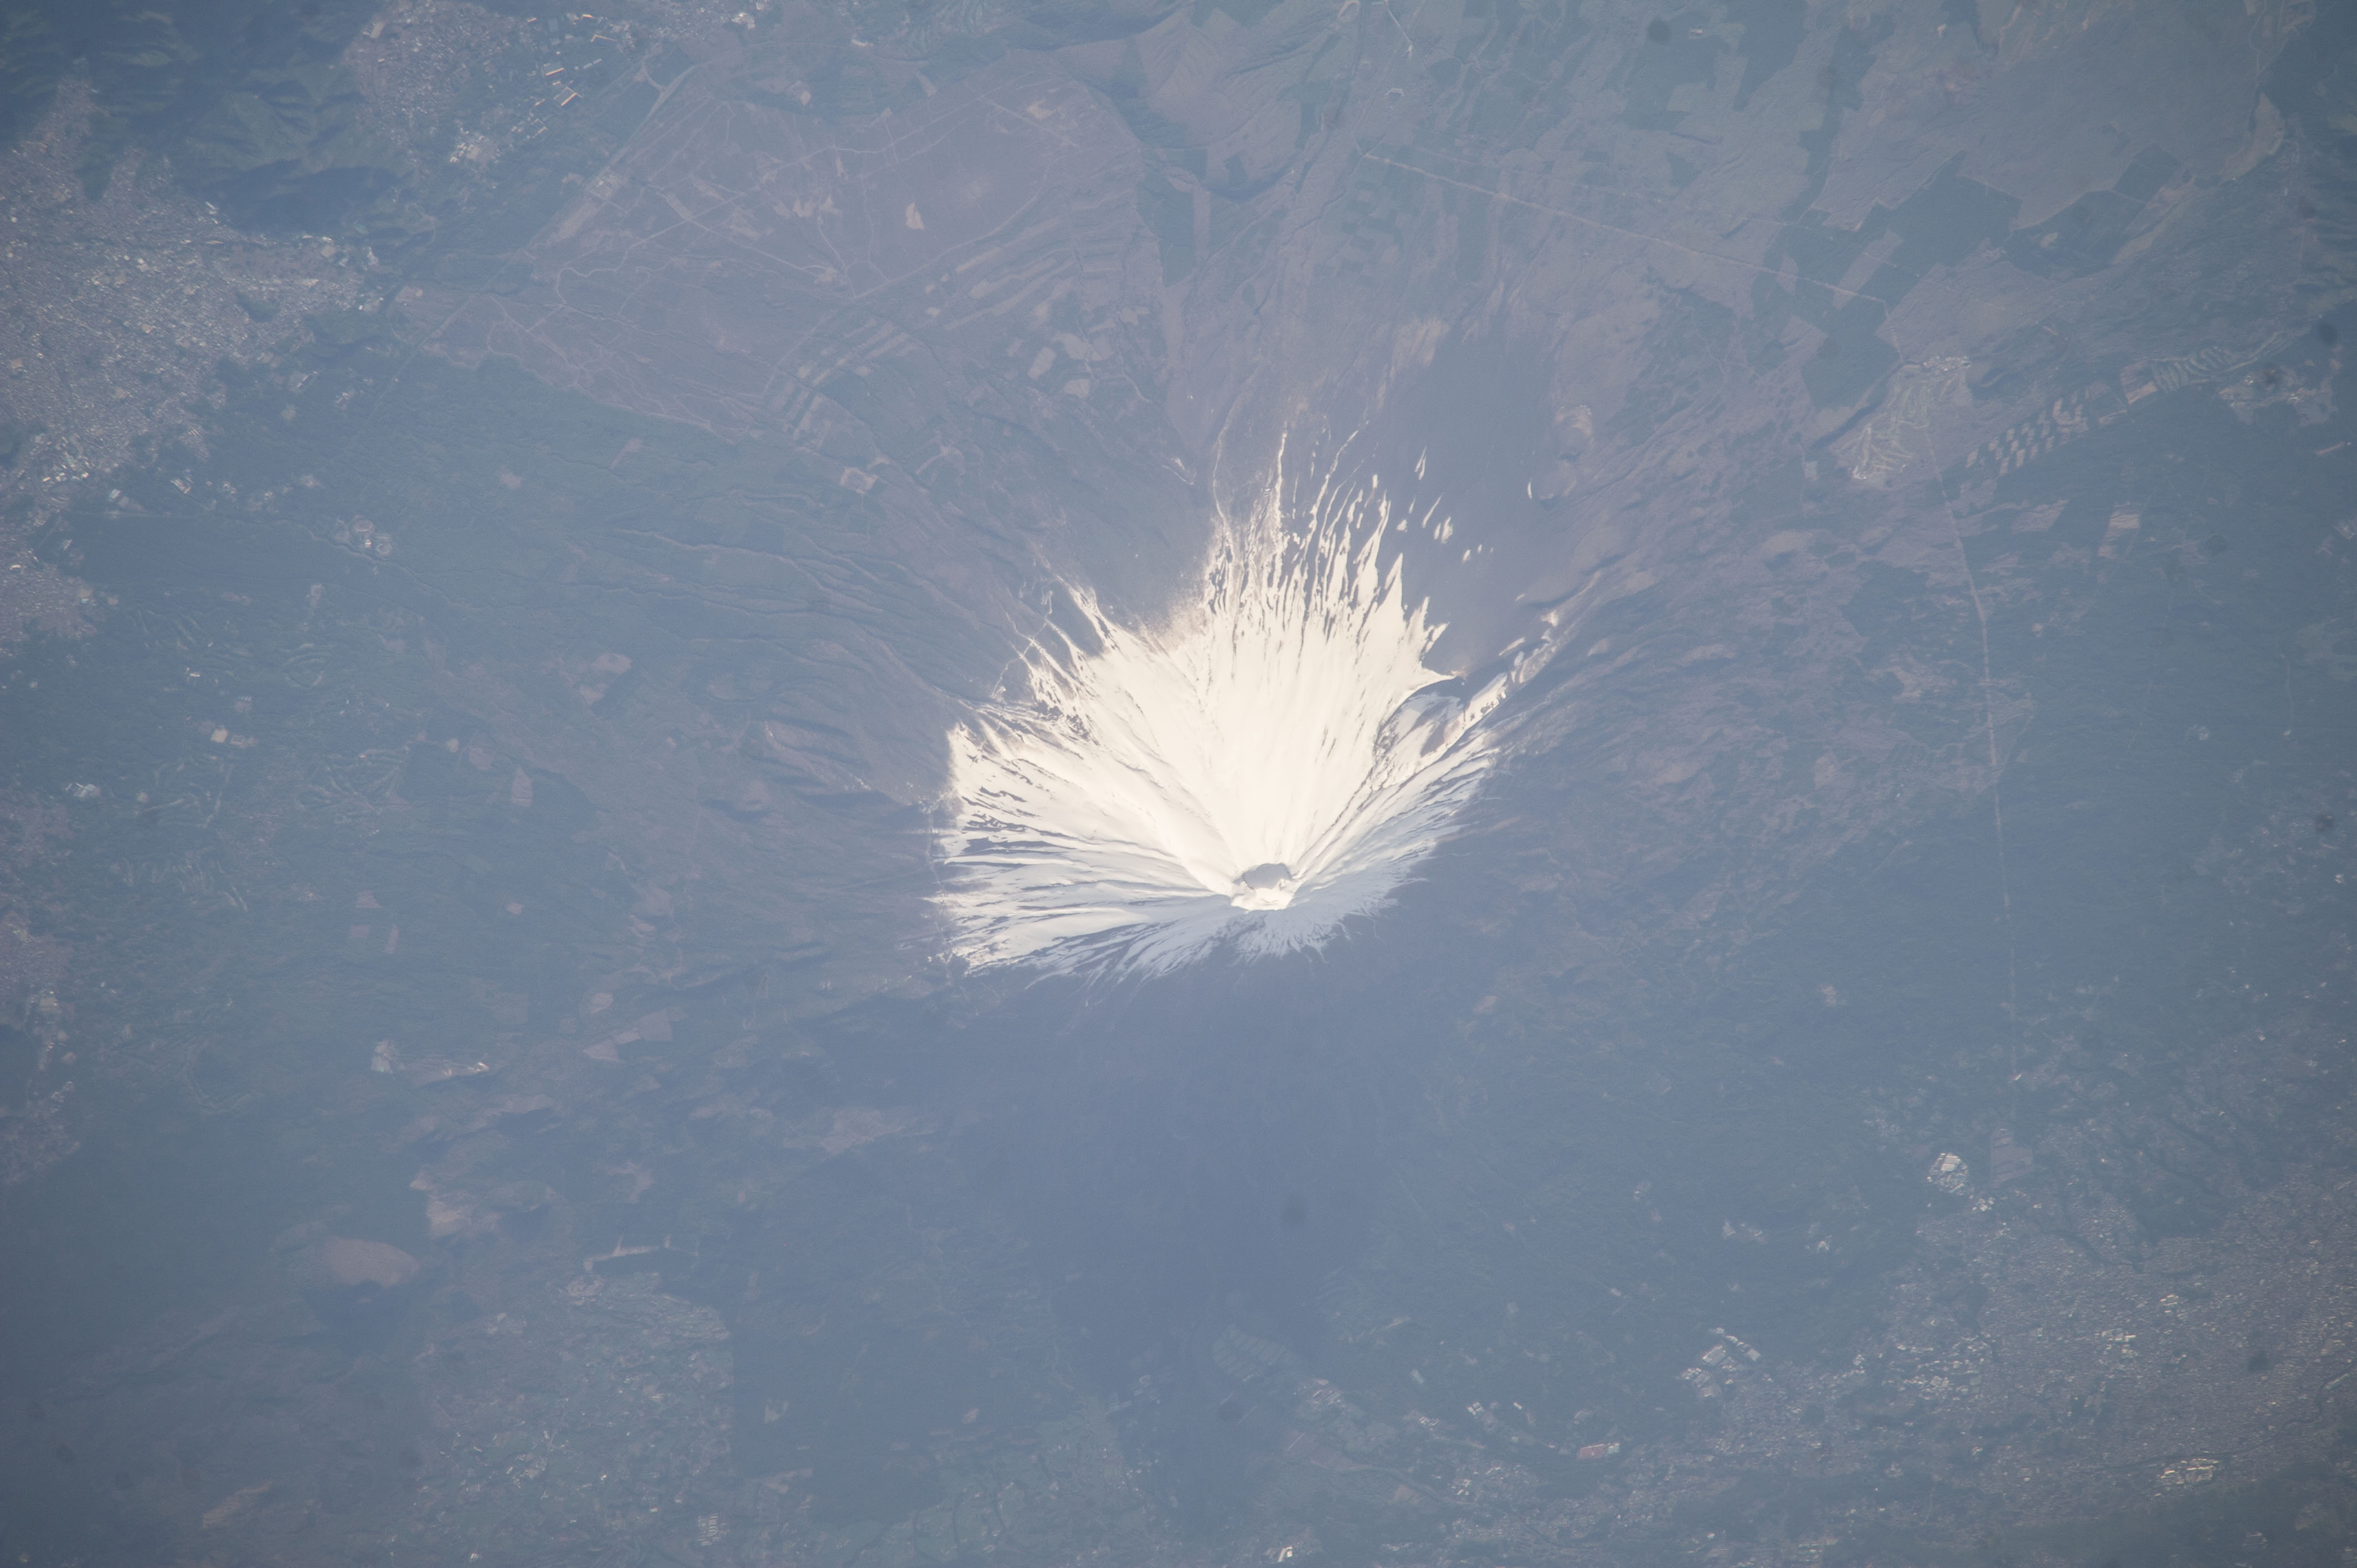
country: JAPAN
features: MOUNT FUJI, FUJIMONIYA, GOTENBA, VOLCANO
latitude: 35.4
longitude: 138.7
